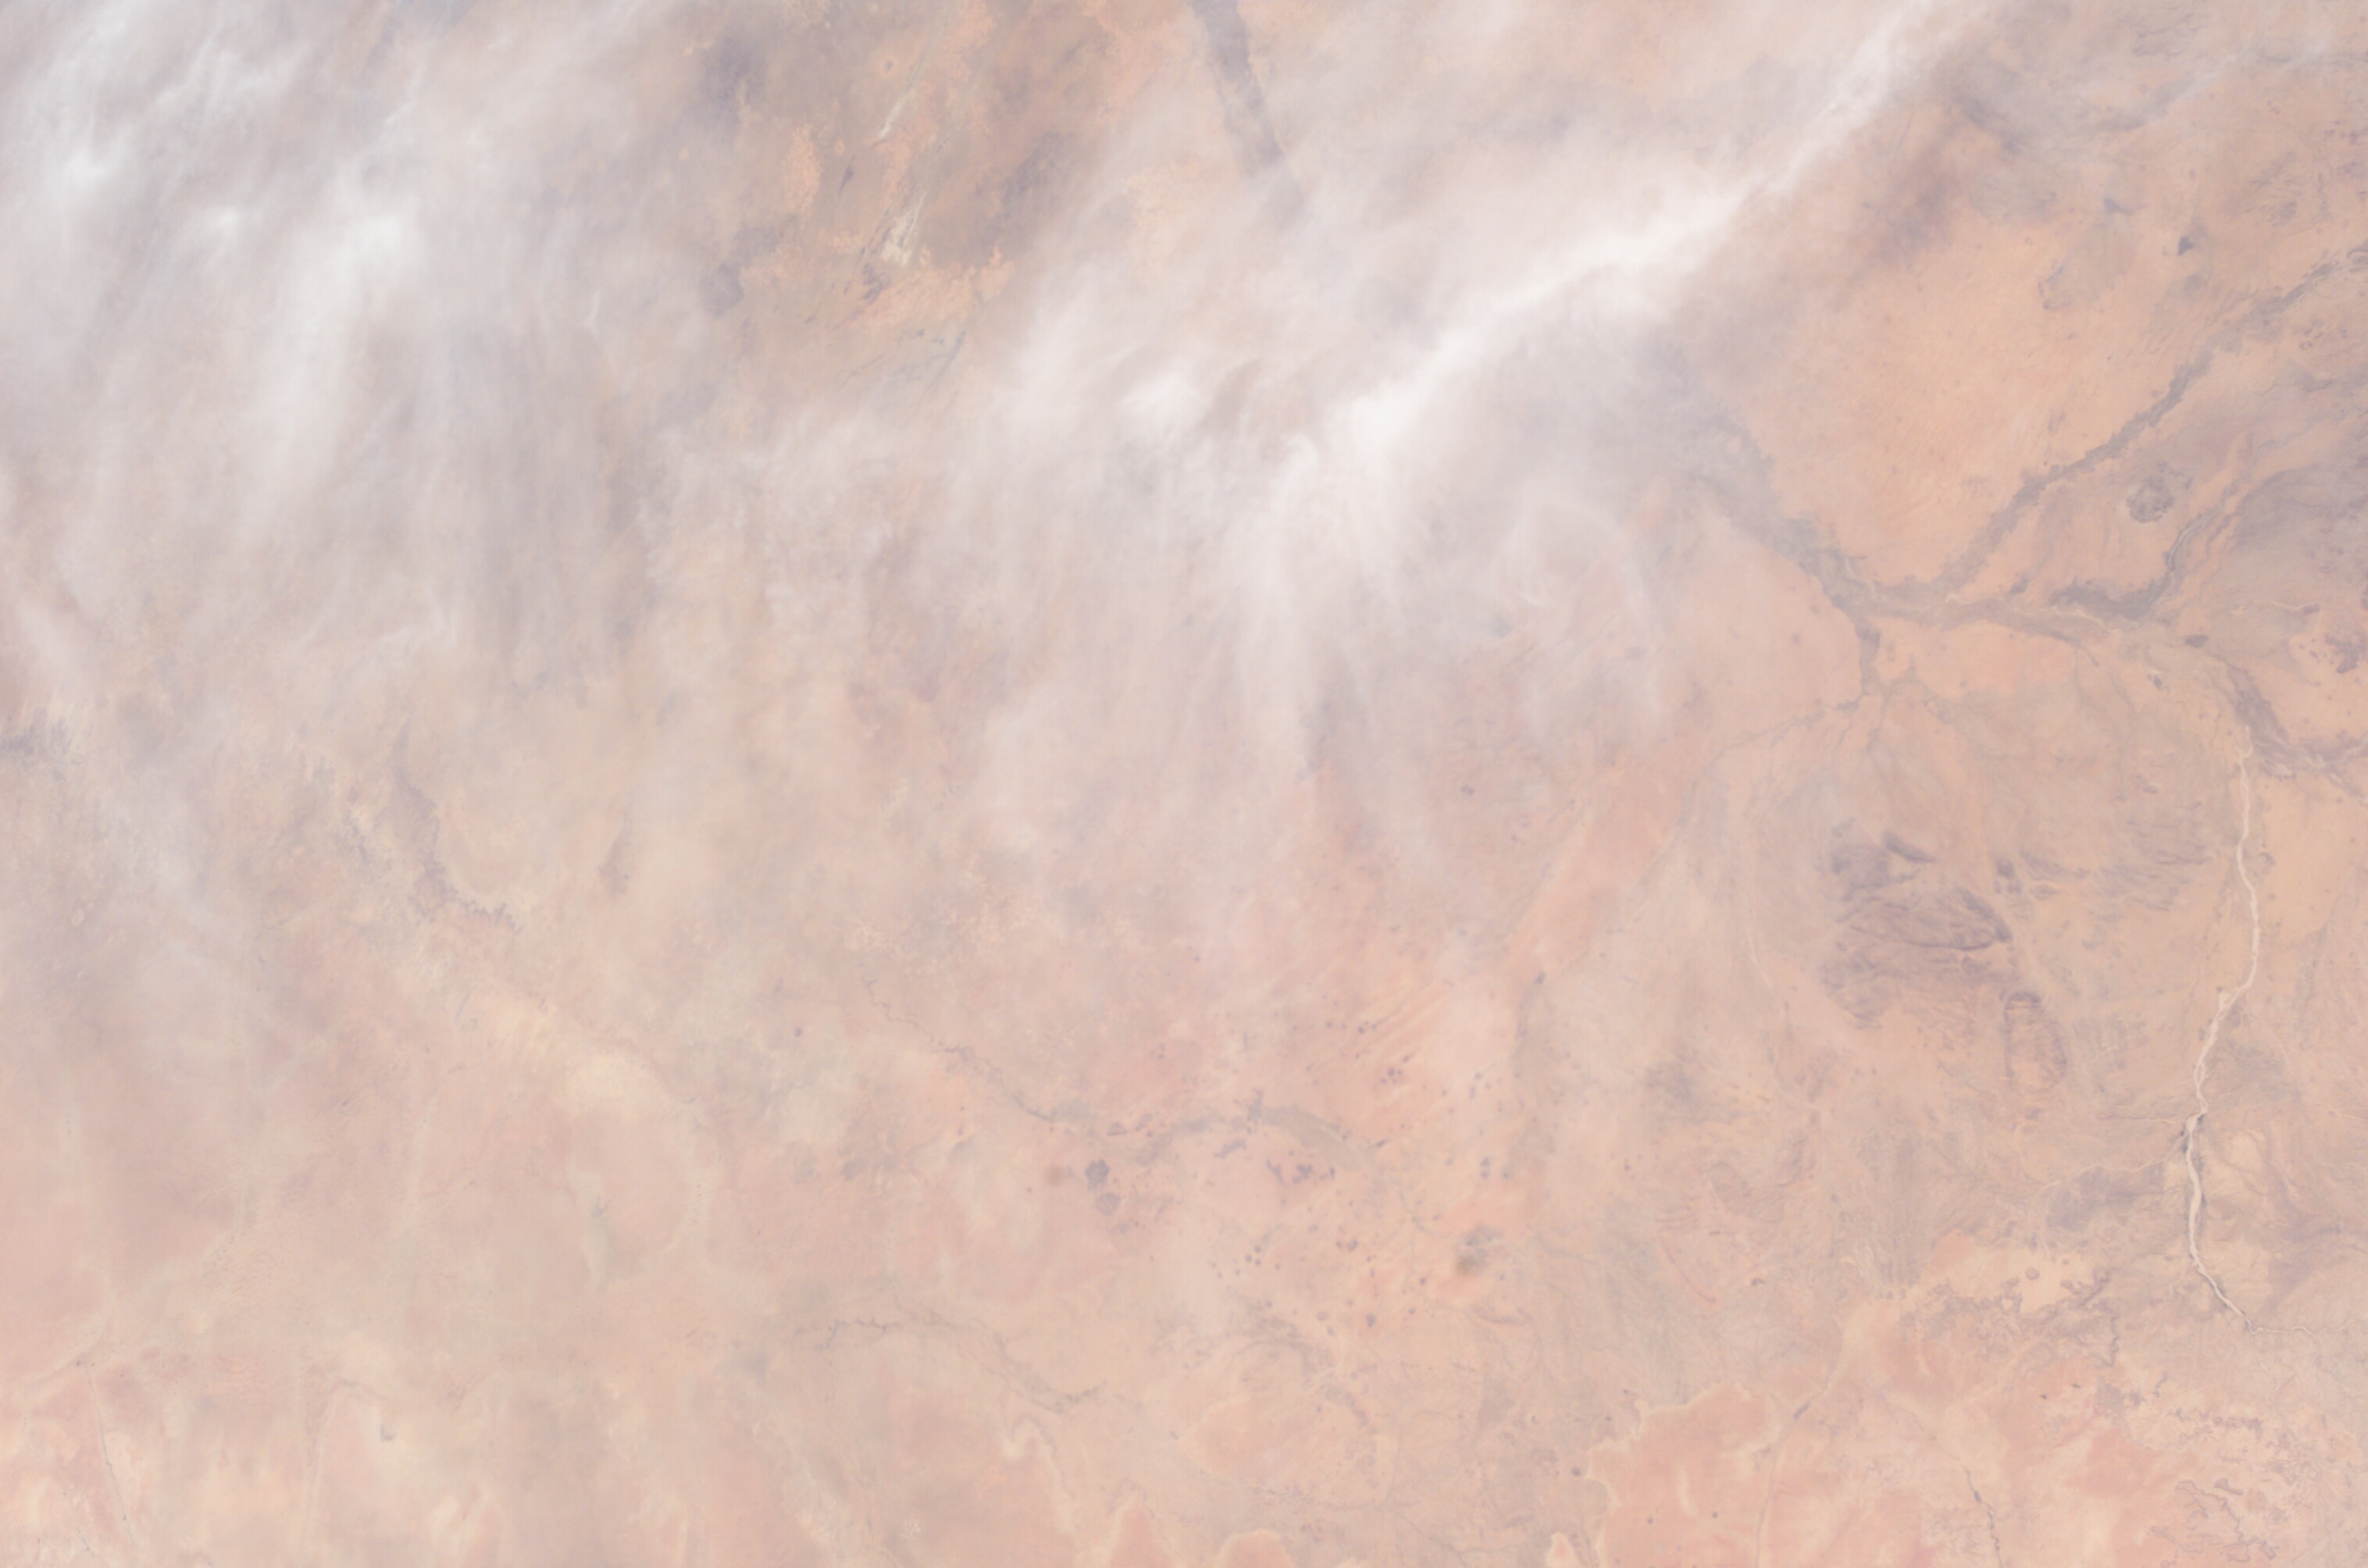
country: SUDAN
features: WADI EL KU, J. MARRA FOOTHILLS
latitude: 14.0
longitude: 26.0
